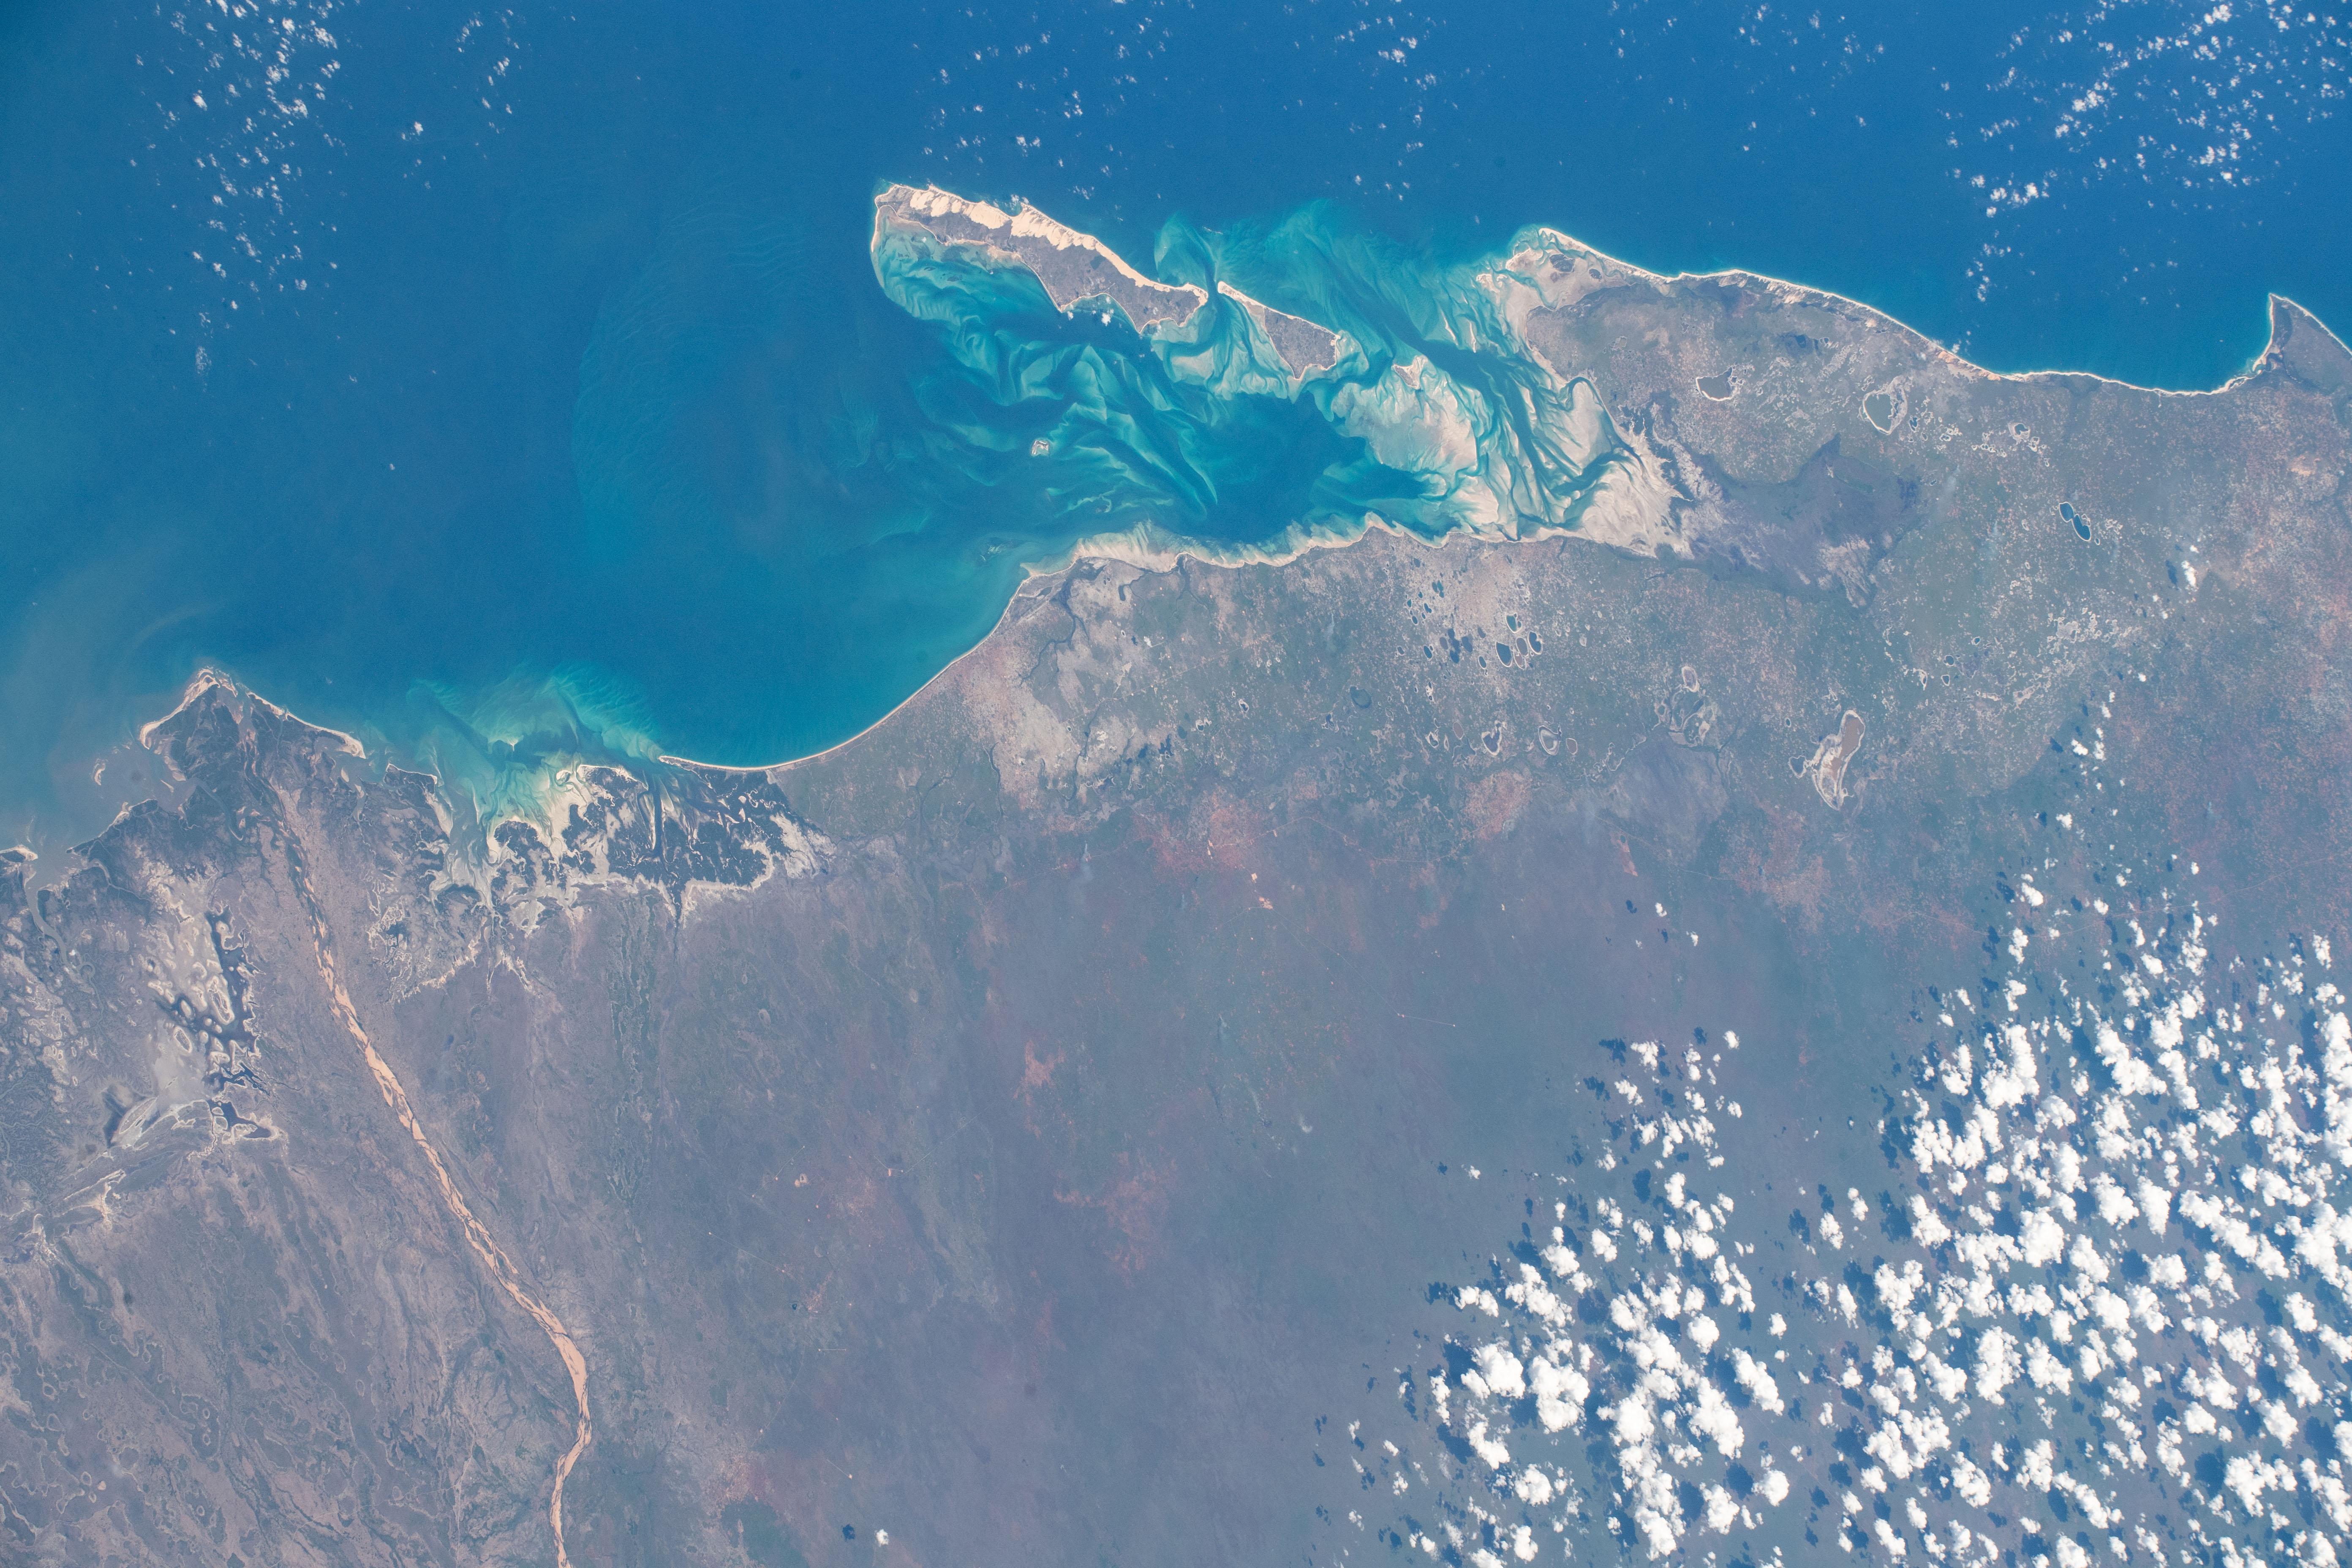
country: MOZAMBIQUE
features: ILLHA DO BAZARUTO, ILLHA MAGARUQUE, BAIA DE SOFALA, INHAMBANE
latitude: -21.8
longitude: 35.1
